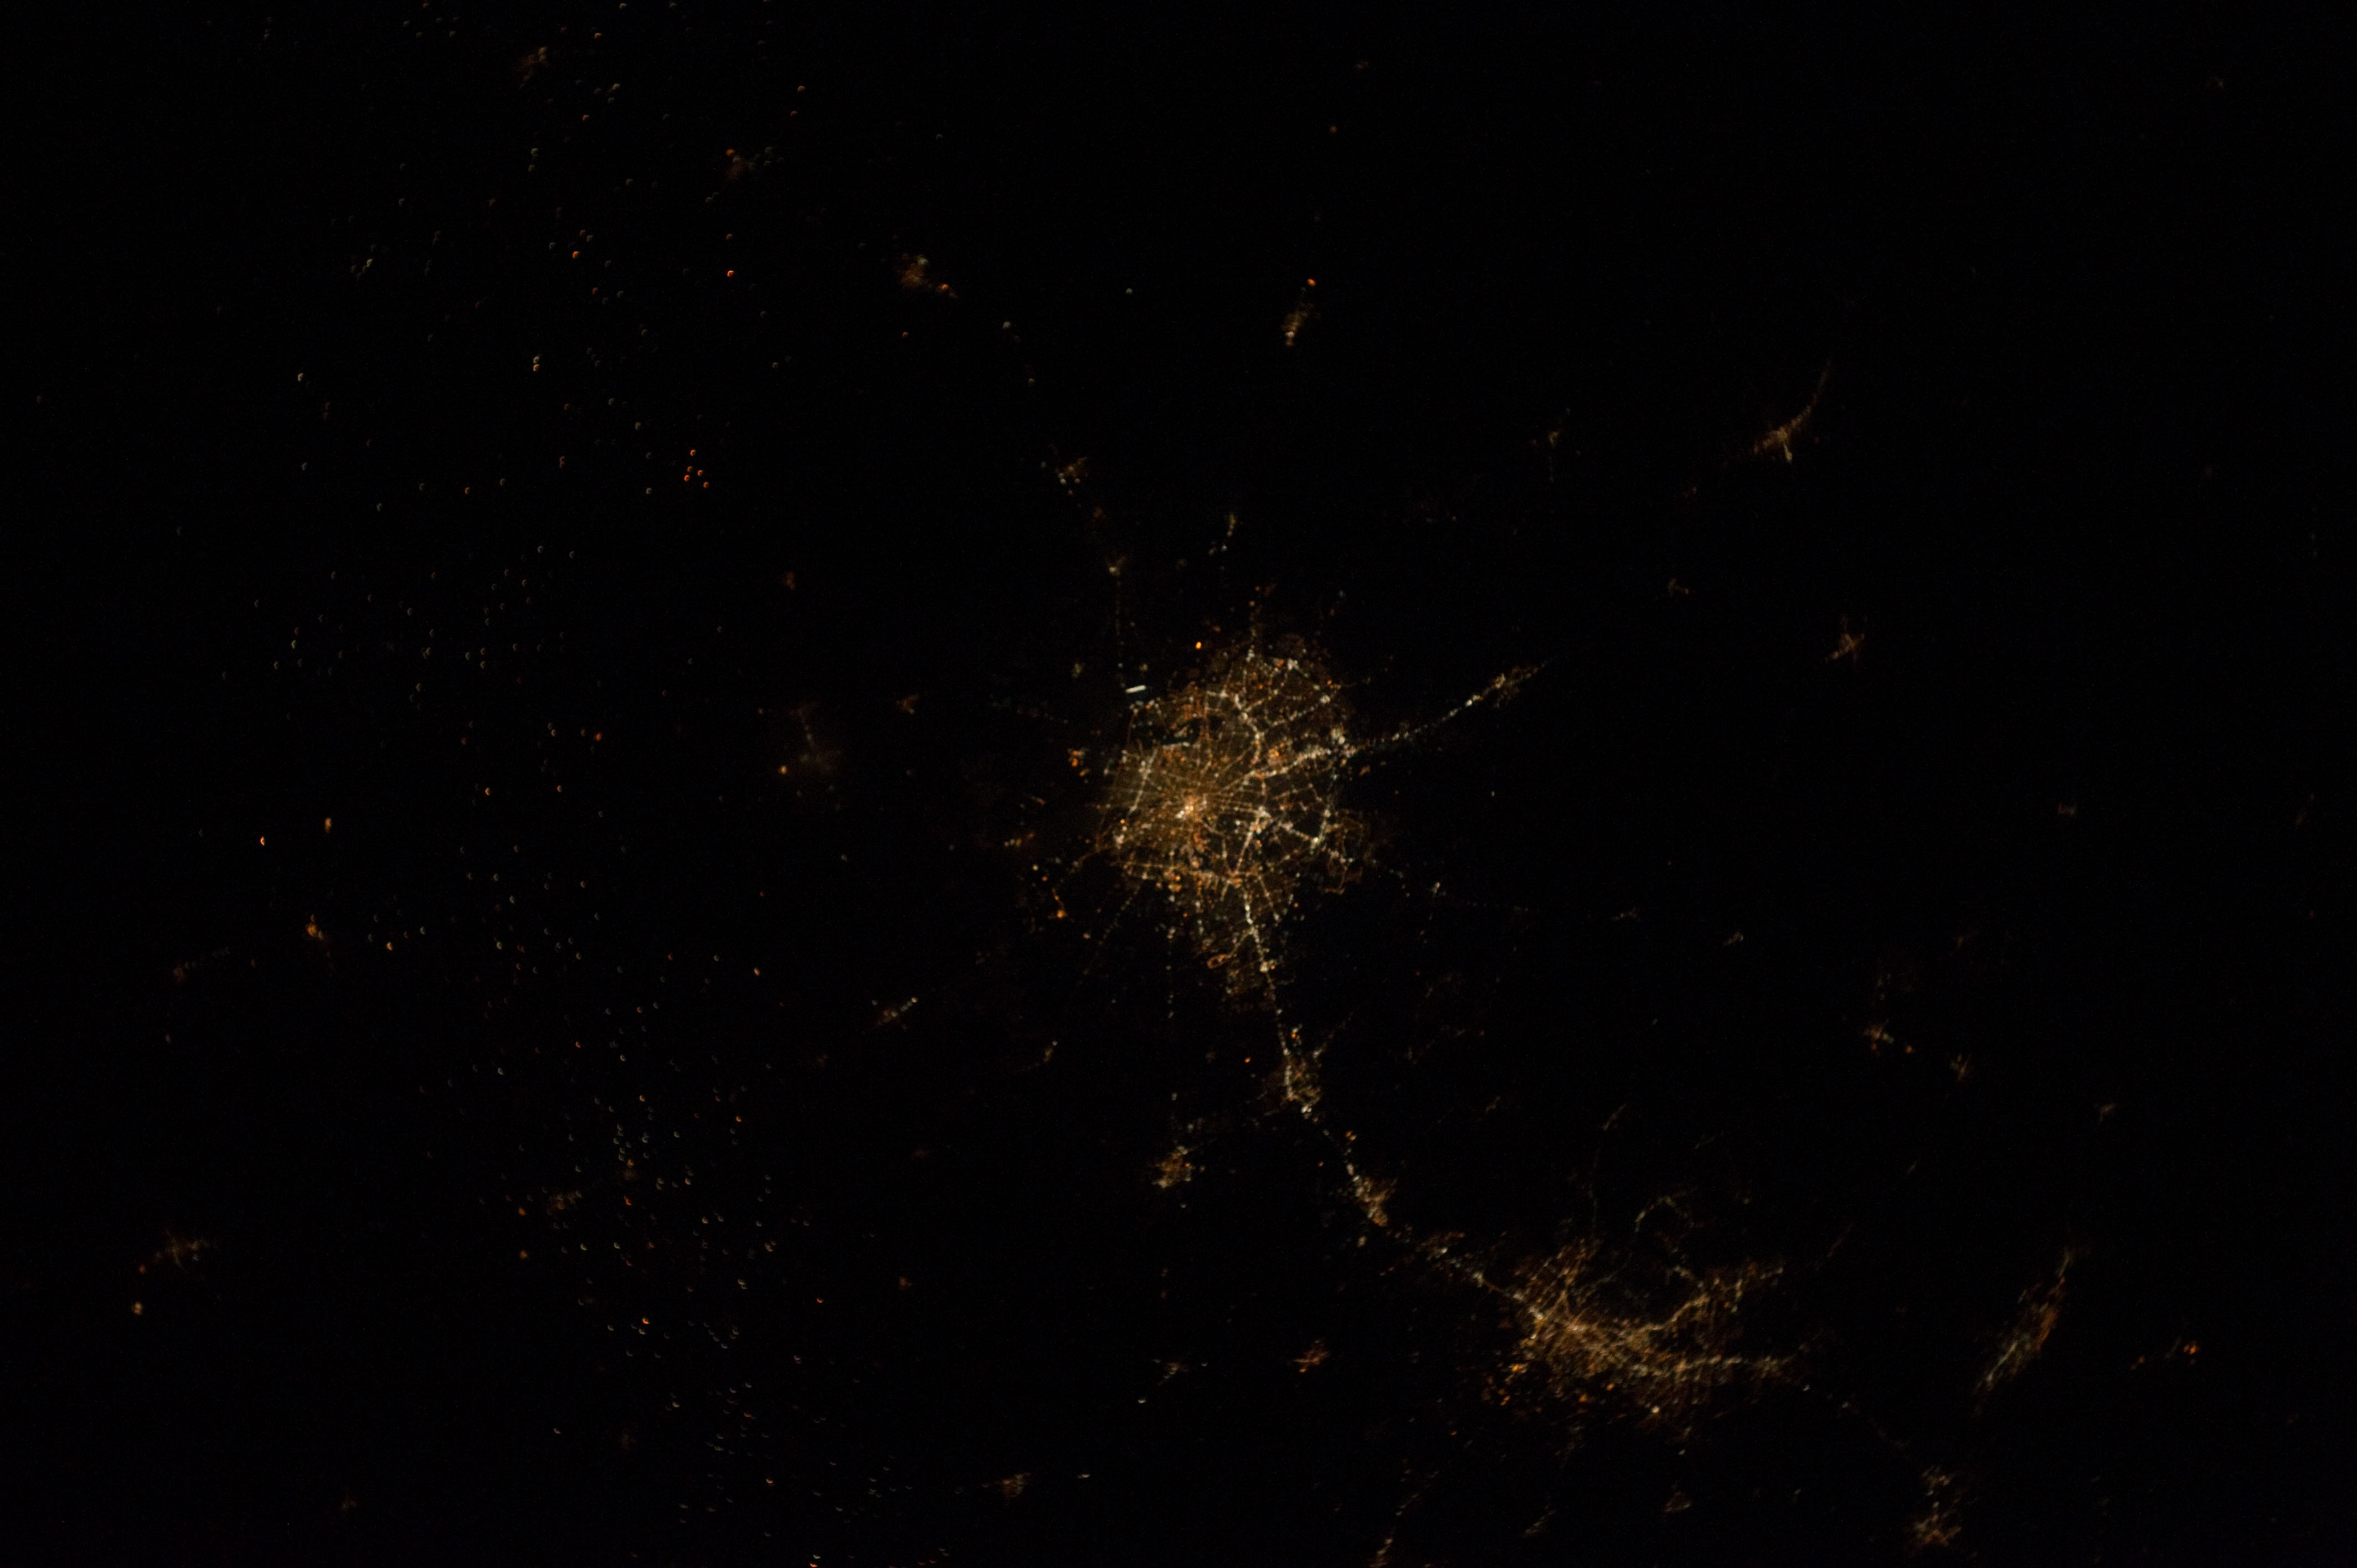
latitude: 29.5
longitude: -98.5
